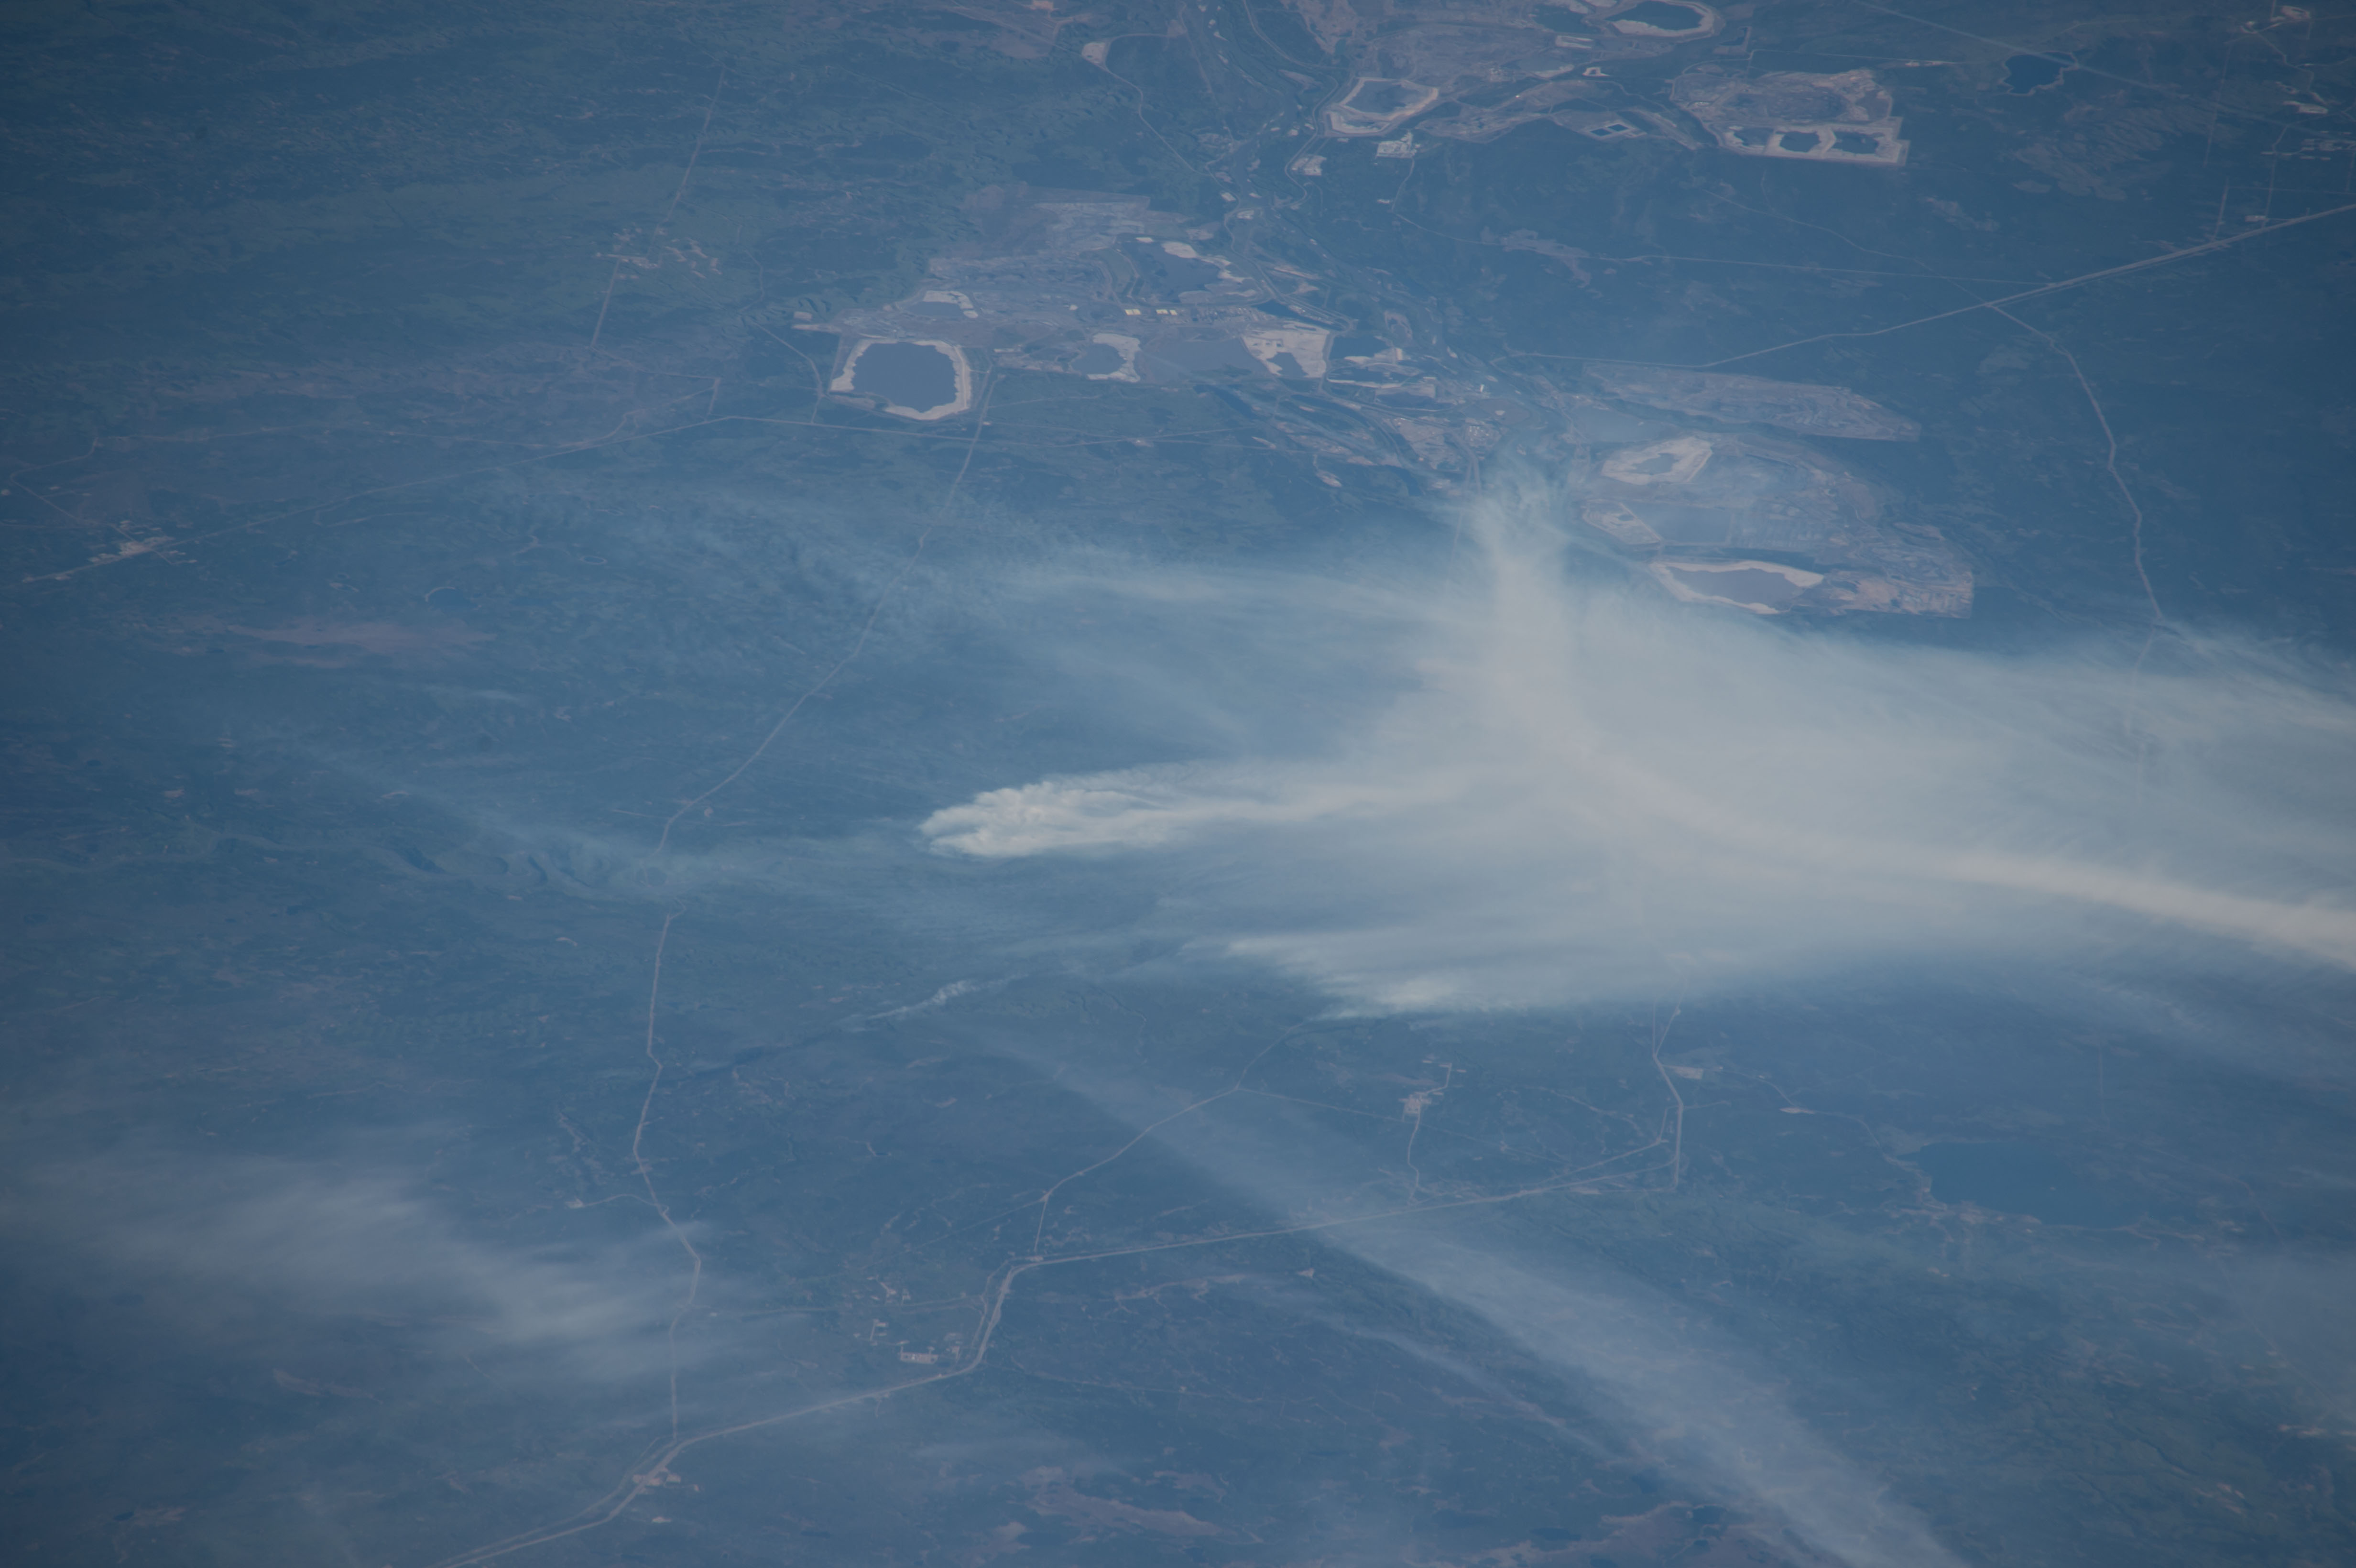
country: CANADA-A
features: FORT MCMURRAY AREA, FIRE PLUMES, TAR SAND OPERATIONS, ATHABASCA R., ROADS
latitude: 56.8
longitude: -111.6
